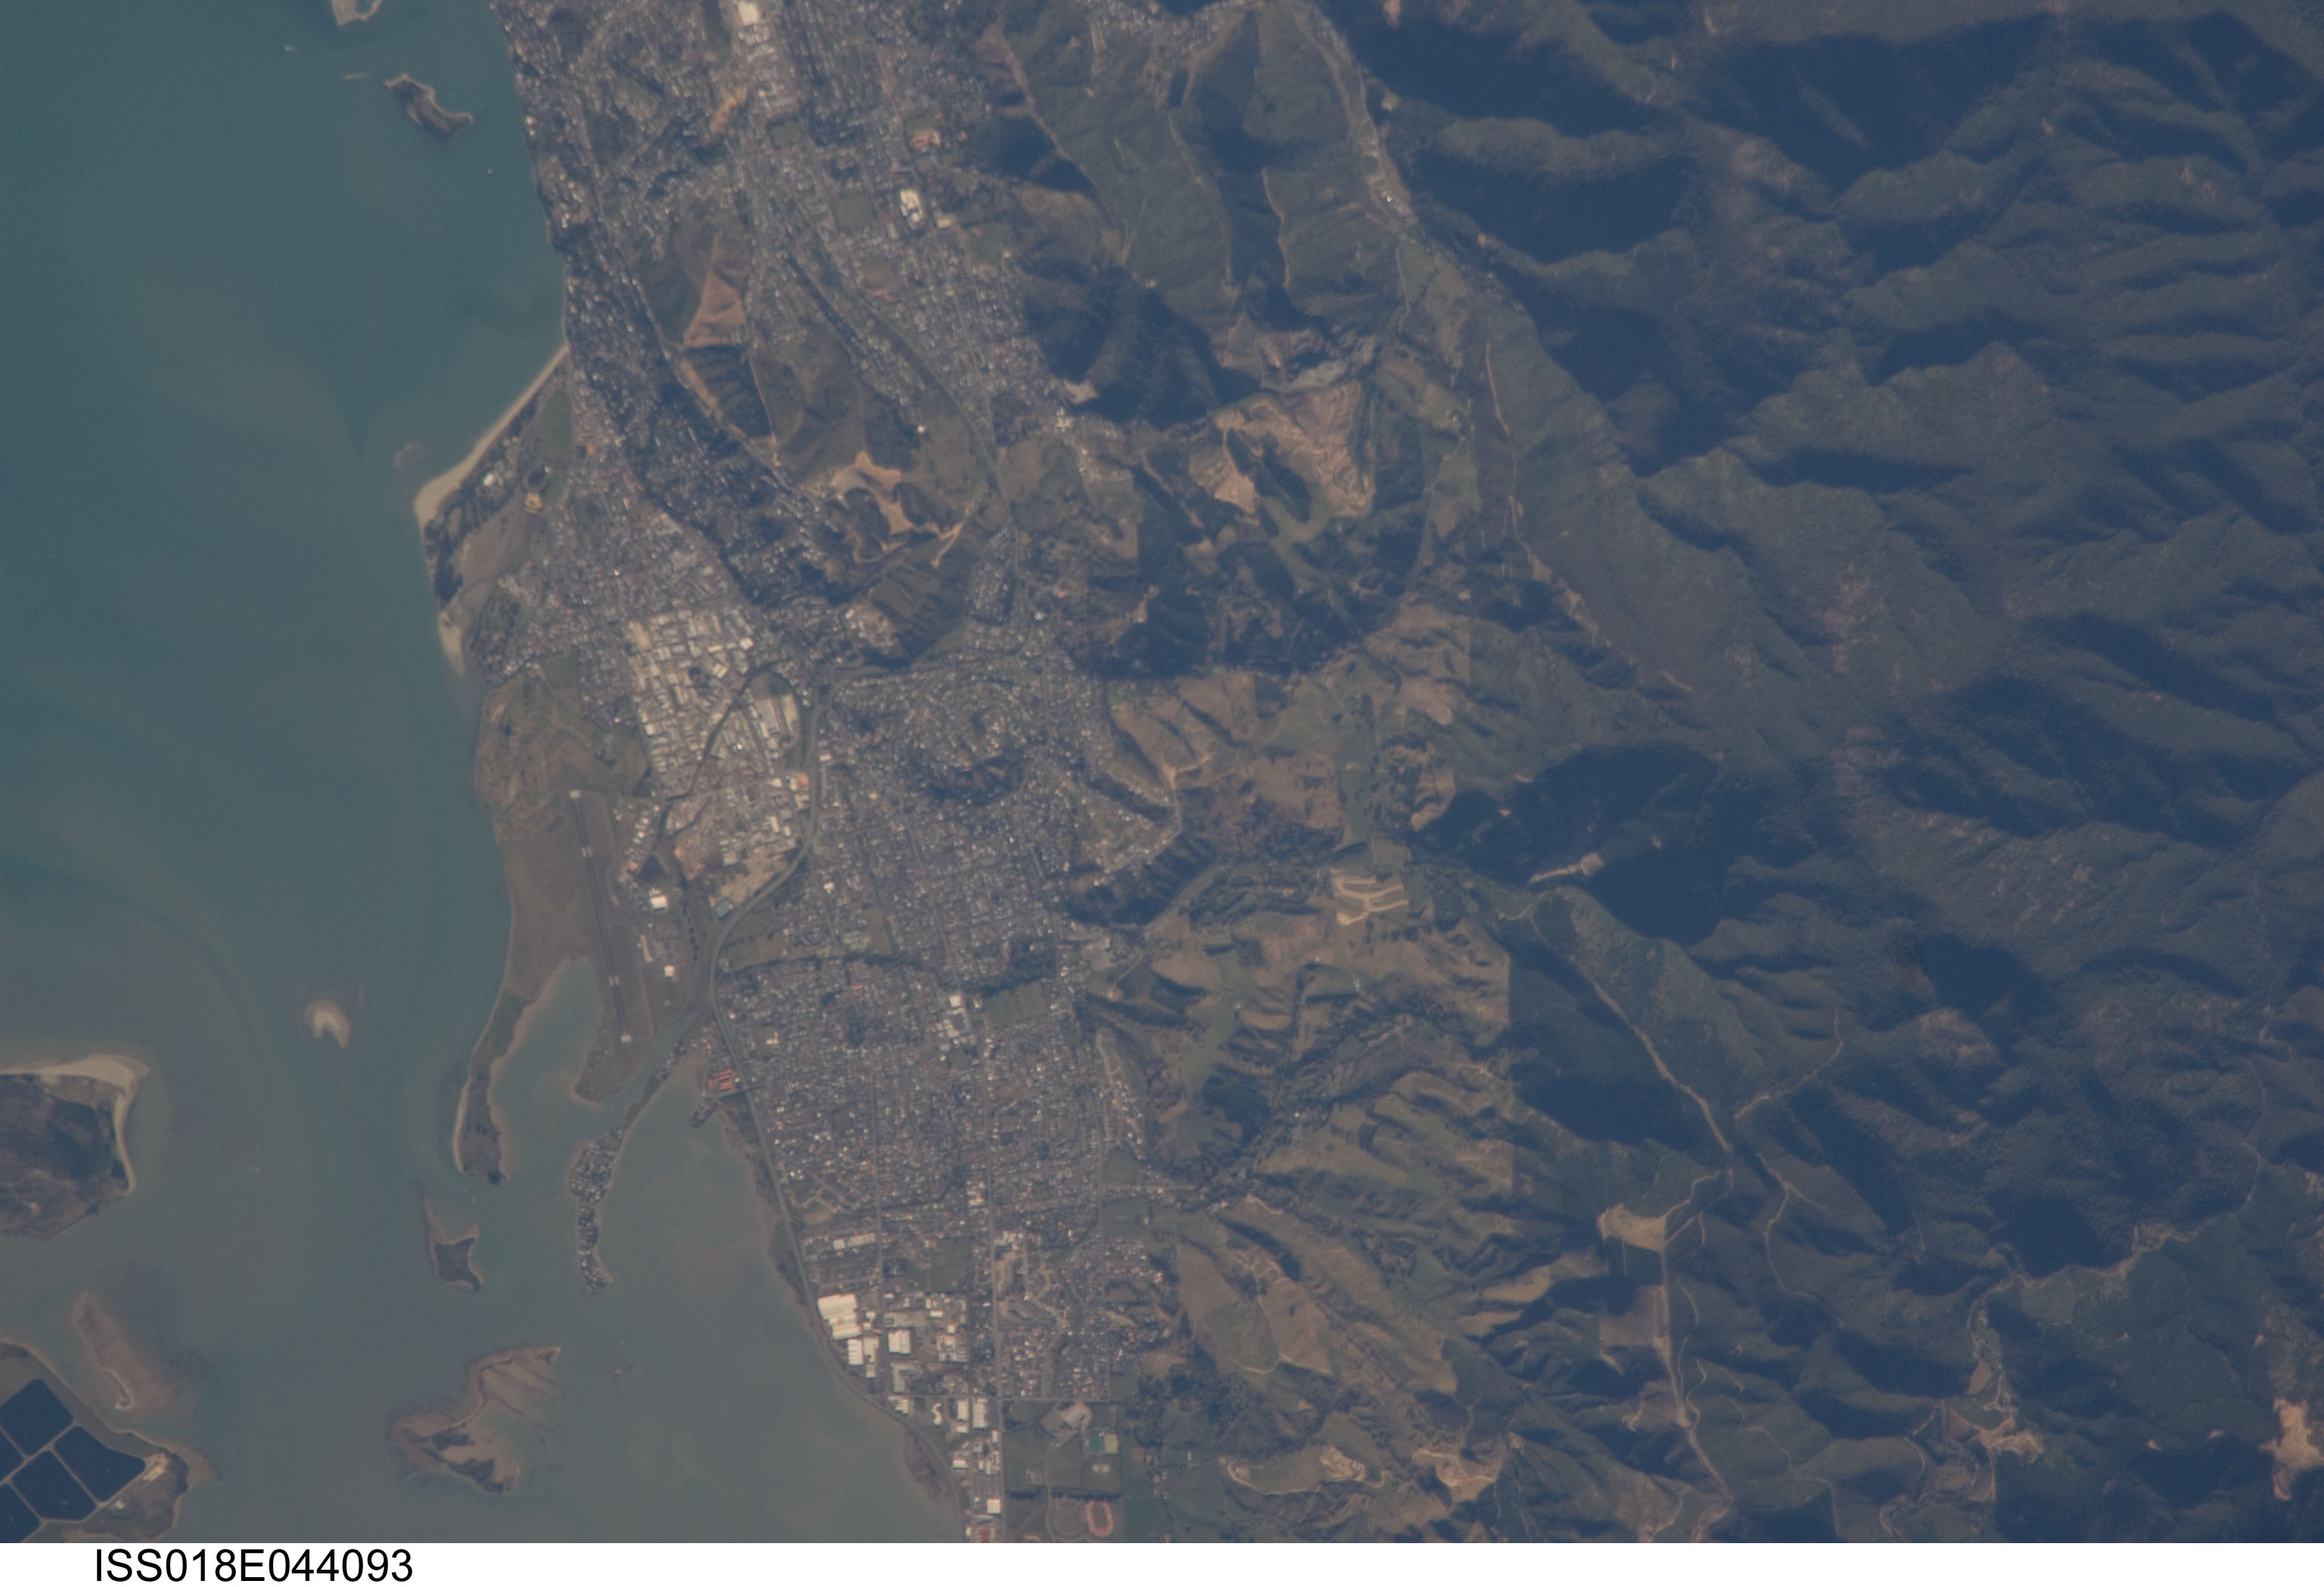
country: NEW ZEALAND-SI
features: NELSON, WAIMEA INLET, FOR., MTS., AGR.
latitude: -41.3
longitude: 173.3
